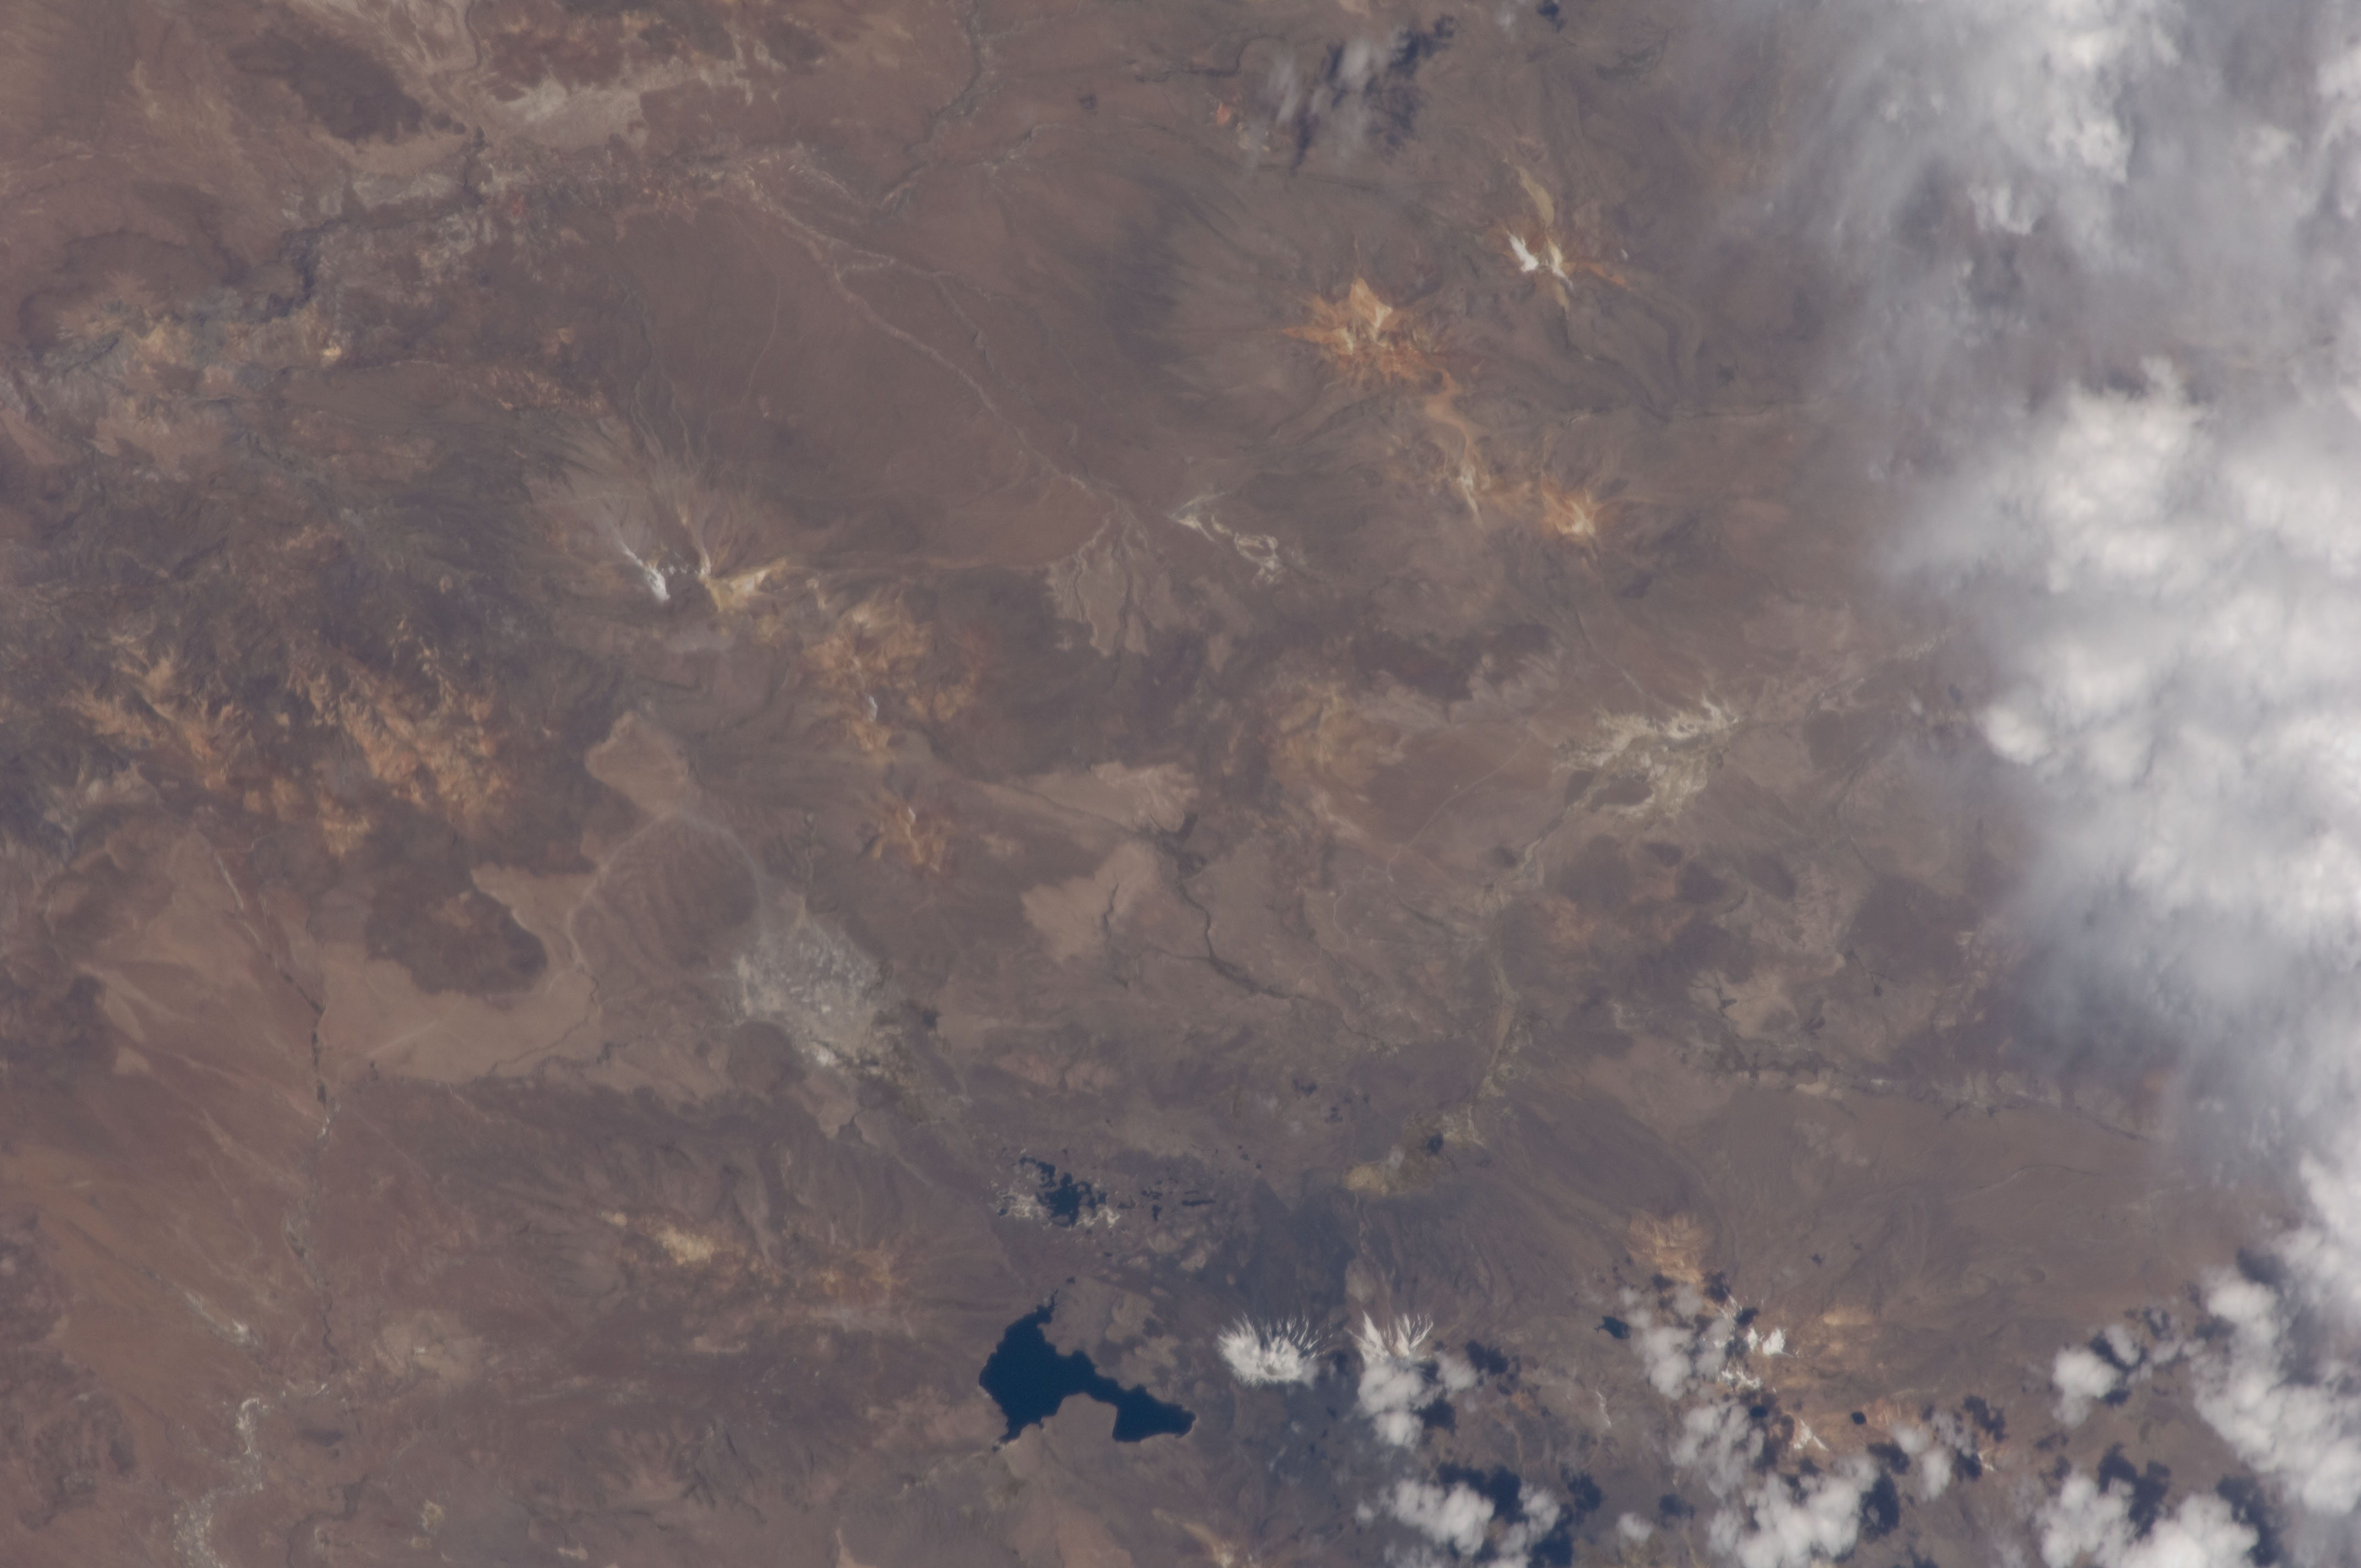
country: CHILE
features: CORDERILLA OCCIDENTAL MTS., CHUNGARA LAKE, PARINACOTA VOL.
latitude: -18.1
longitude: -69.3
